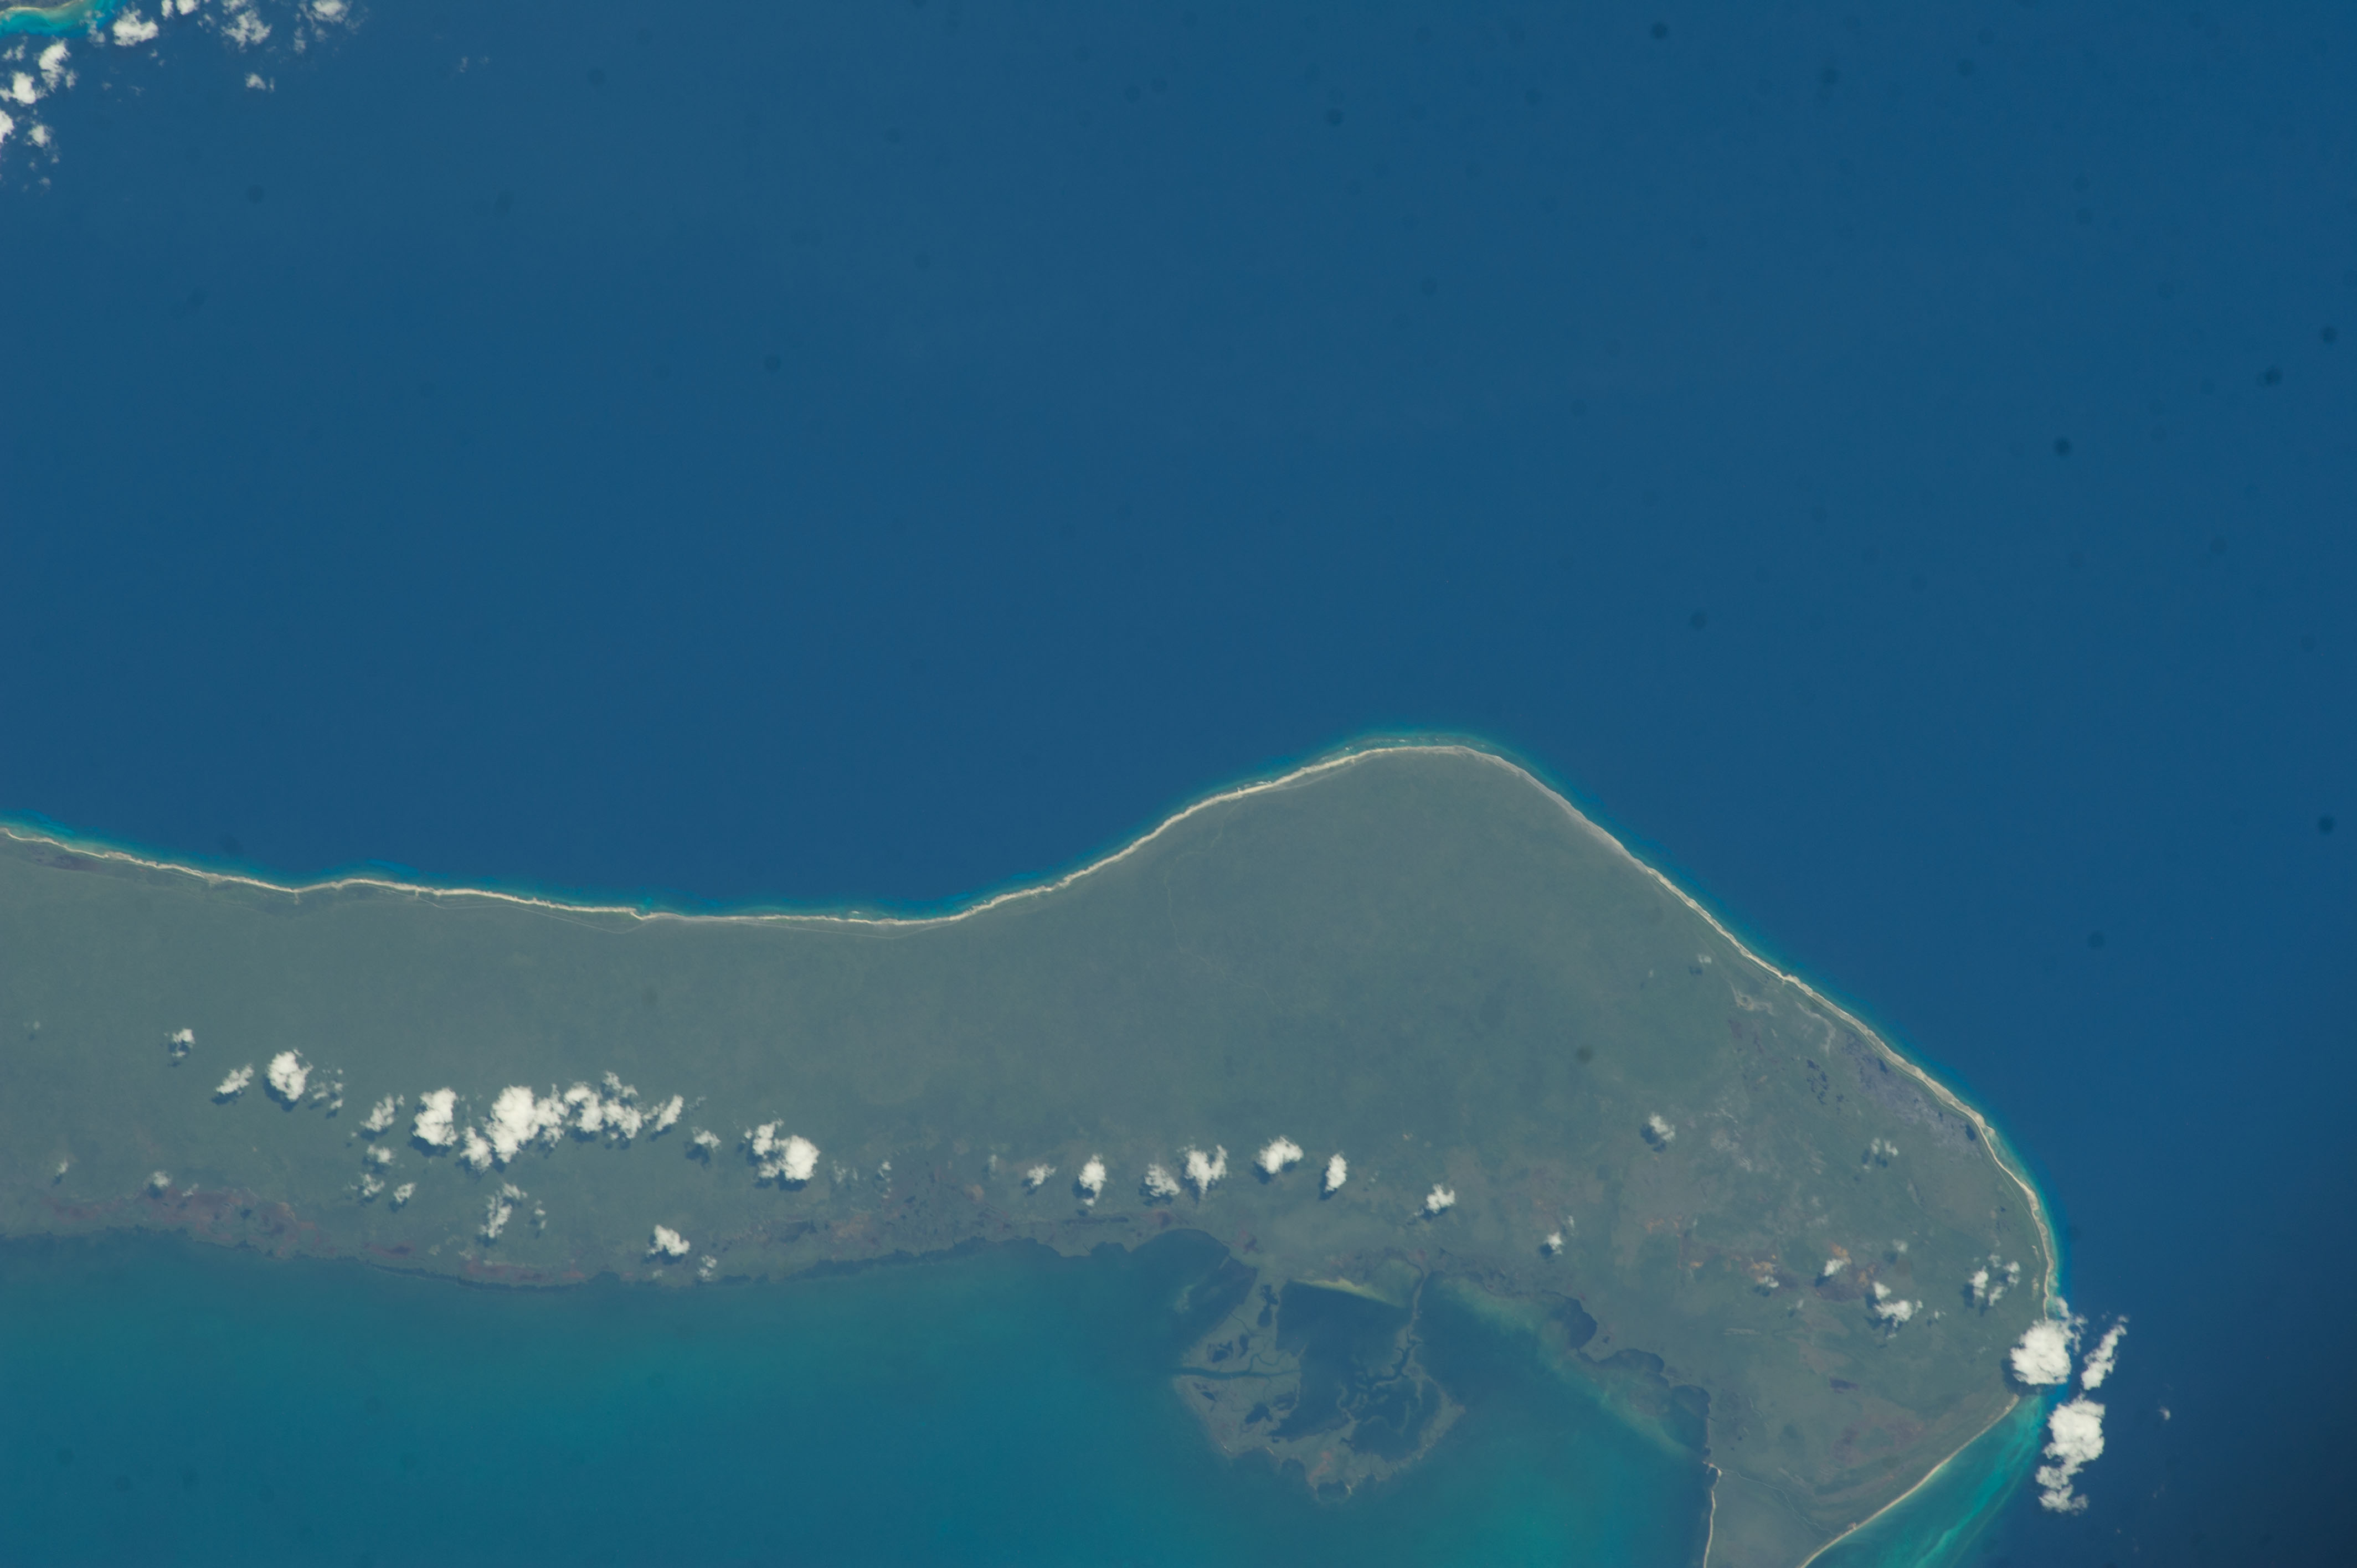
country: CUBA
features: GUANAHACABIBES PENINSULA, BAHIA DE CORRIENTES
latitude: 21.8
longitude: -84.8
